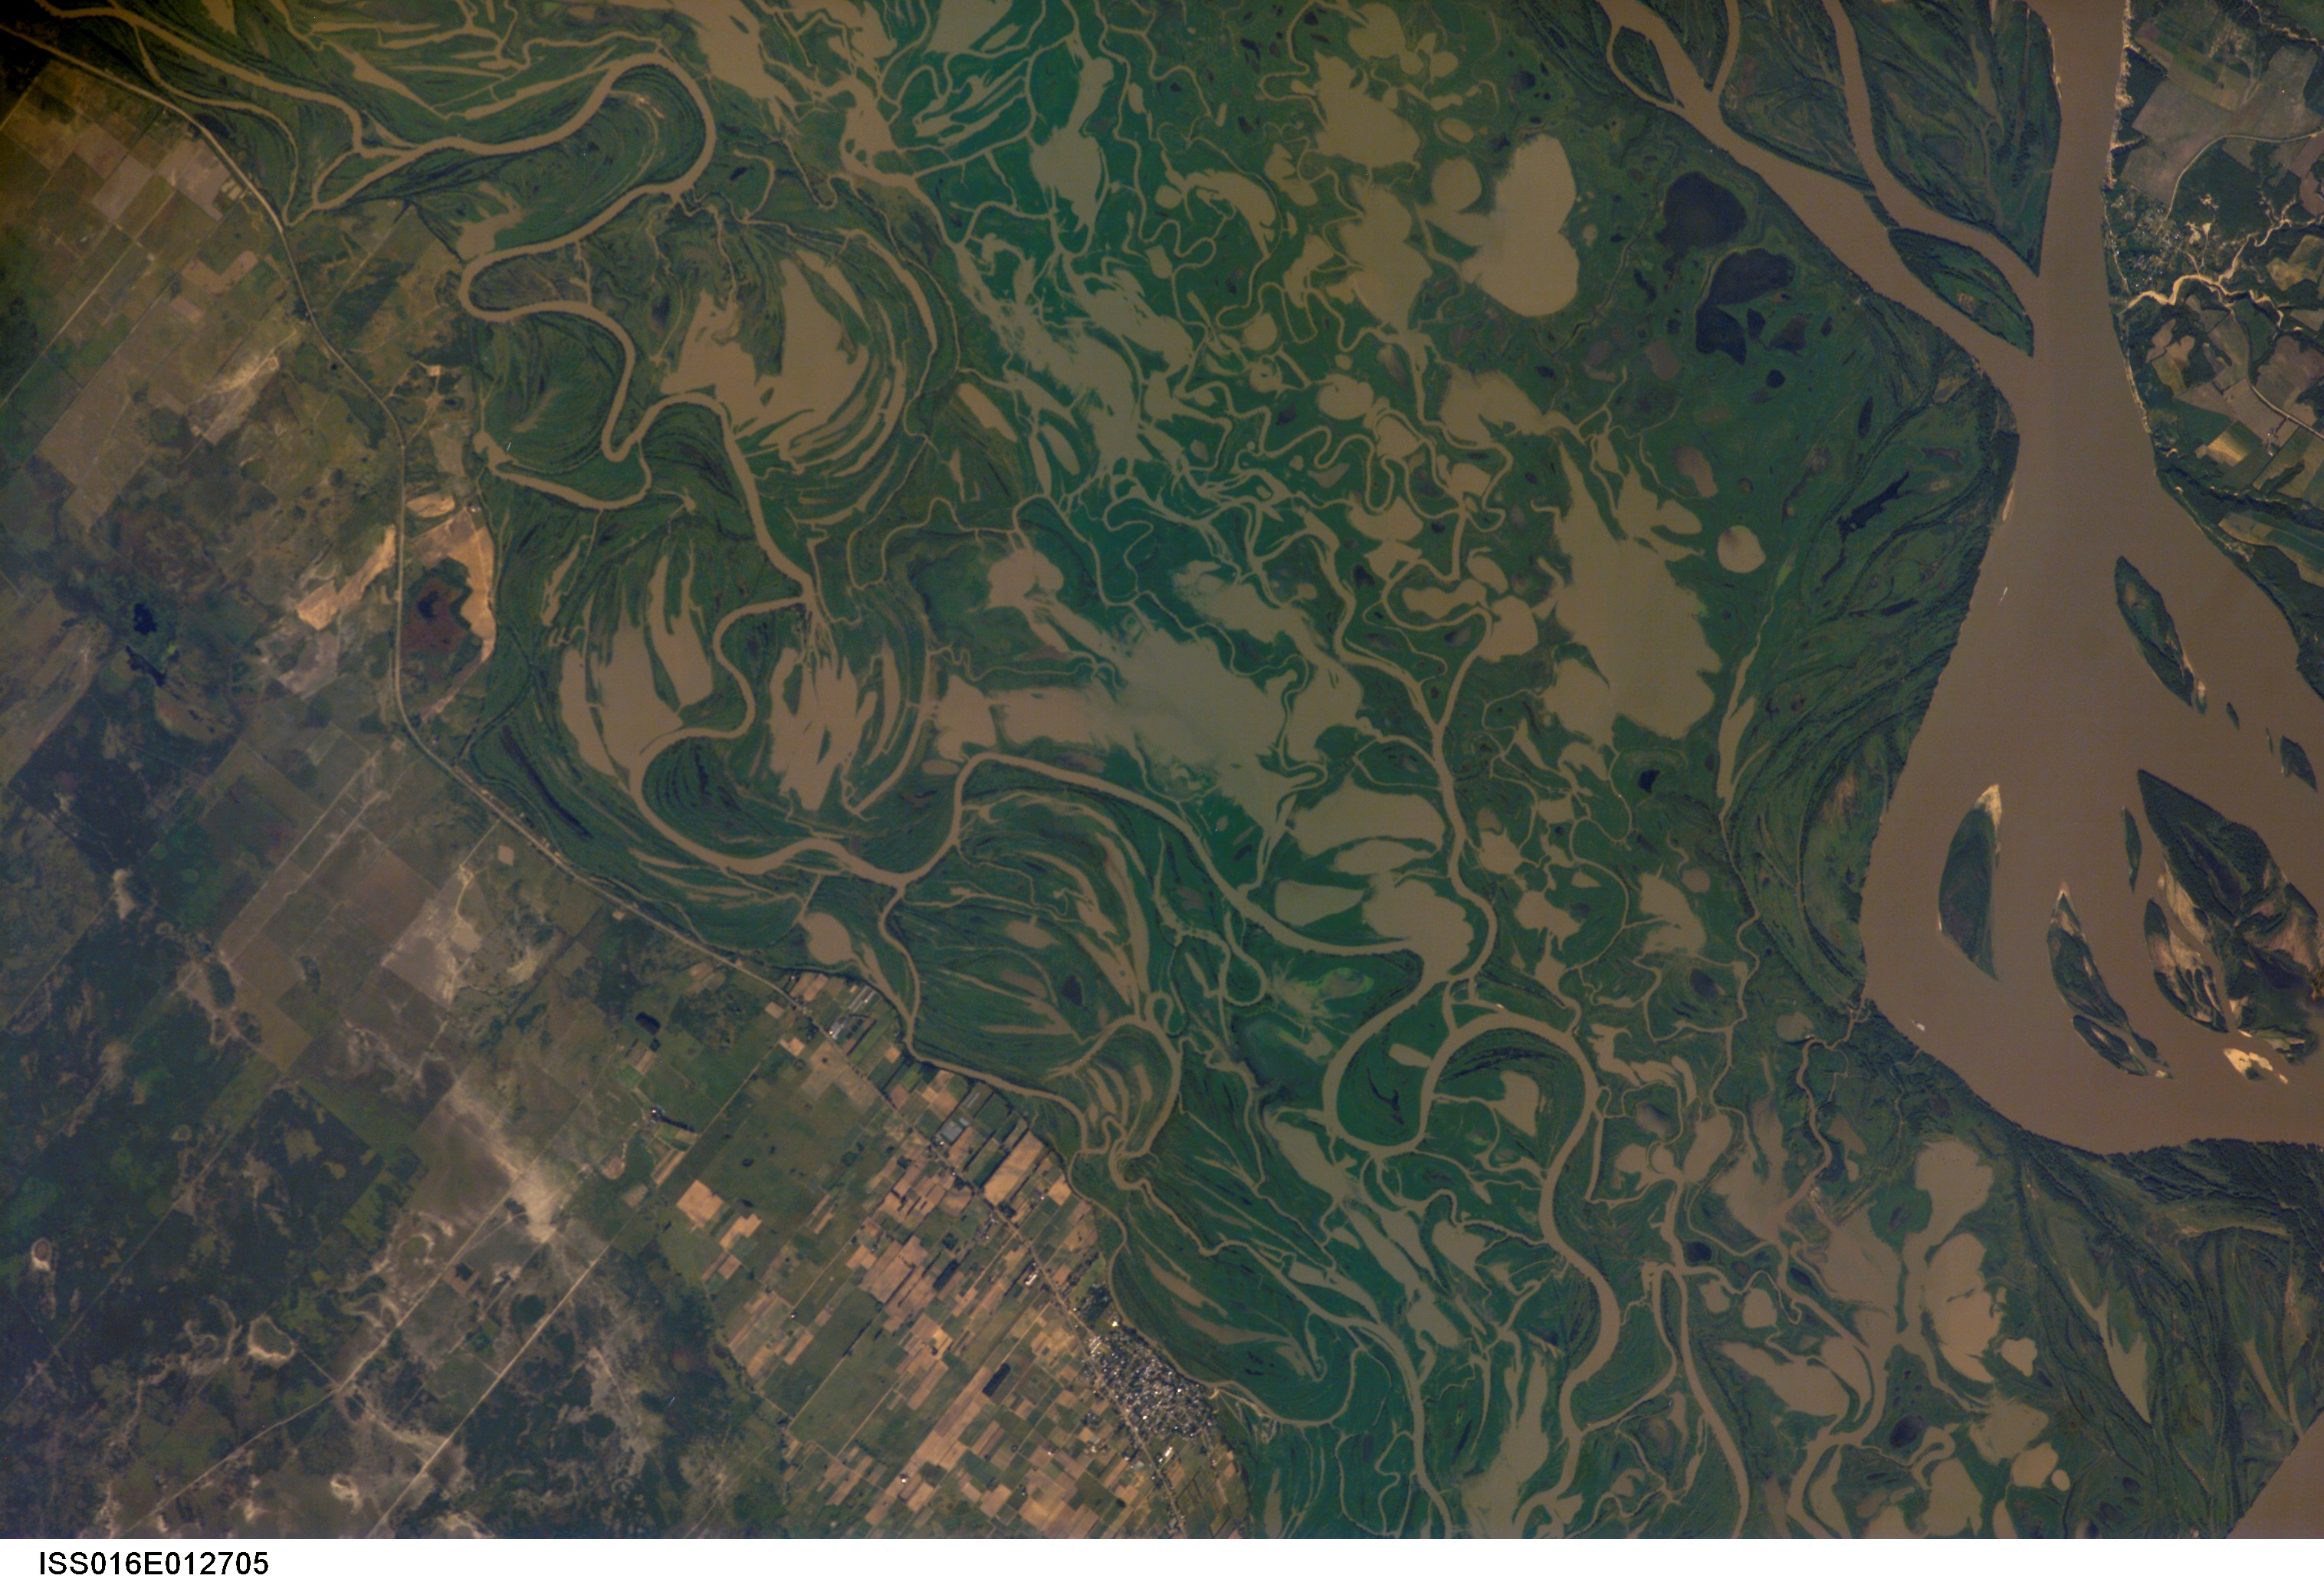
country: ARGENTINA
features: SANTA ROSA, PARANA R., AGR.
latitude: -31.4
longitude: -60.3
